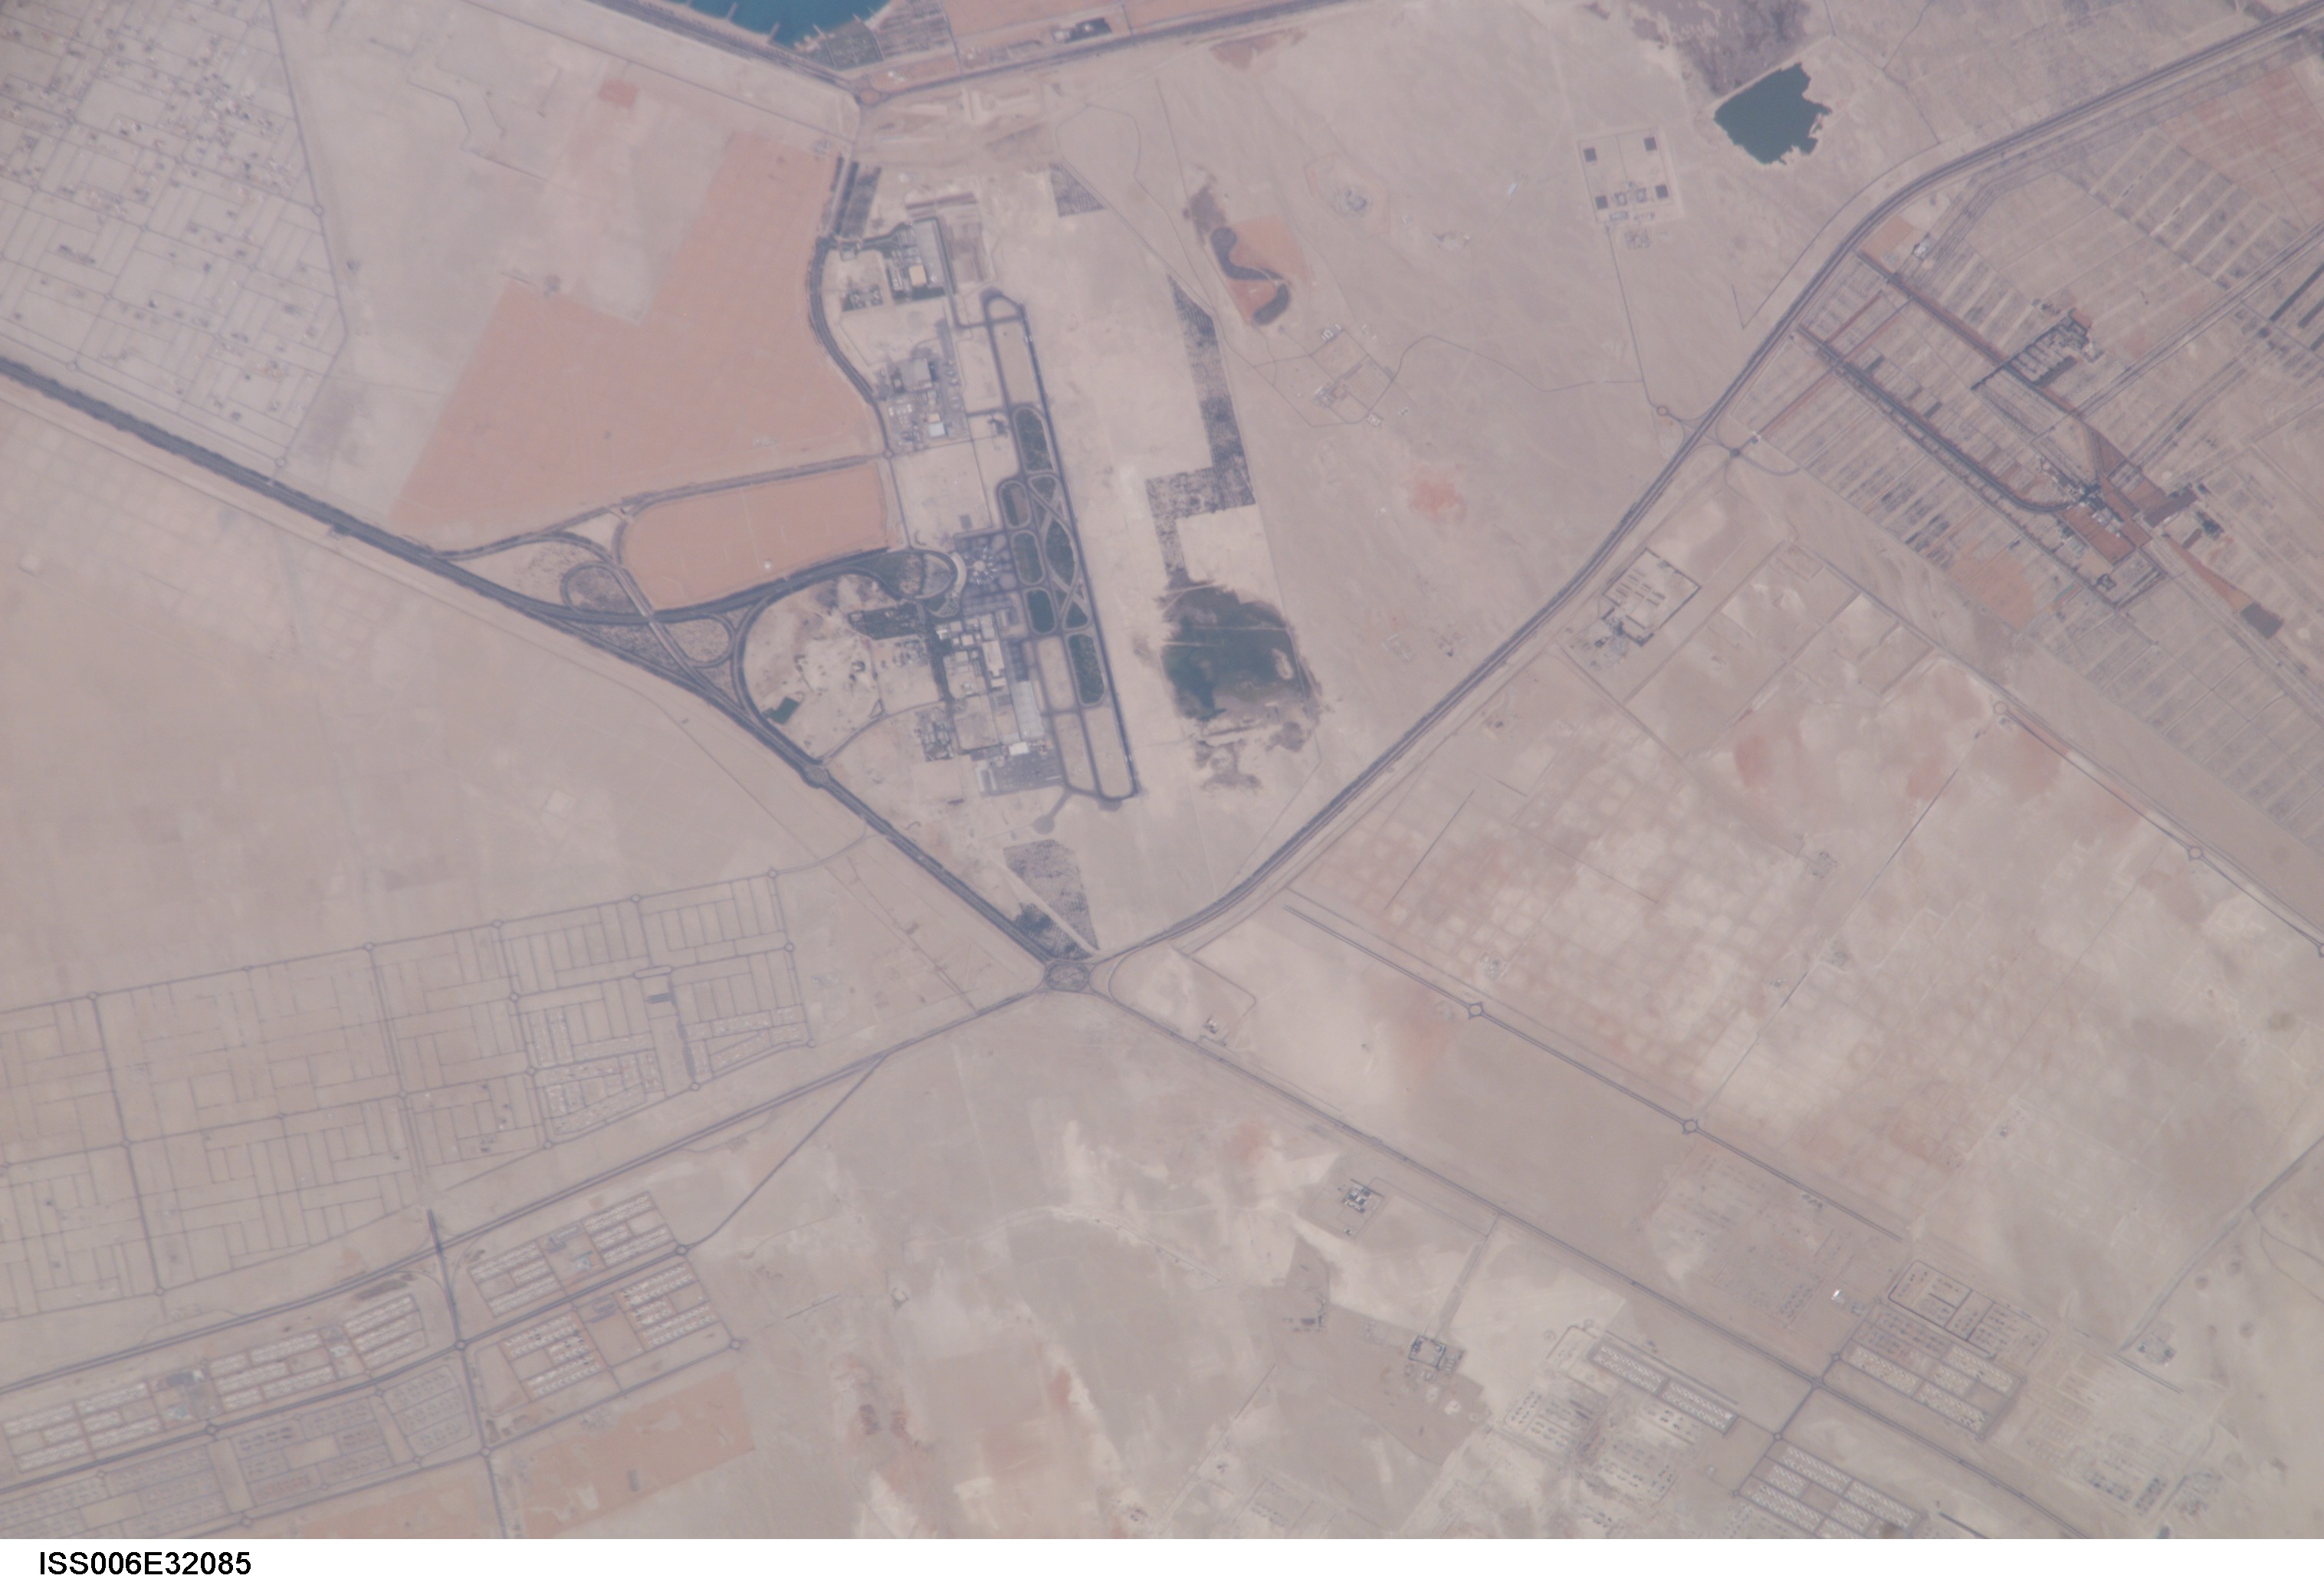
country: UNITED ARAB EMIRATES
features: ABY ZABY, PERSIAN GULF
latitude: 24.5
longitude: 54.5
